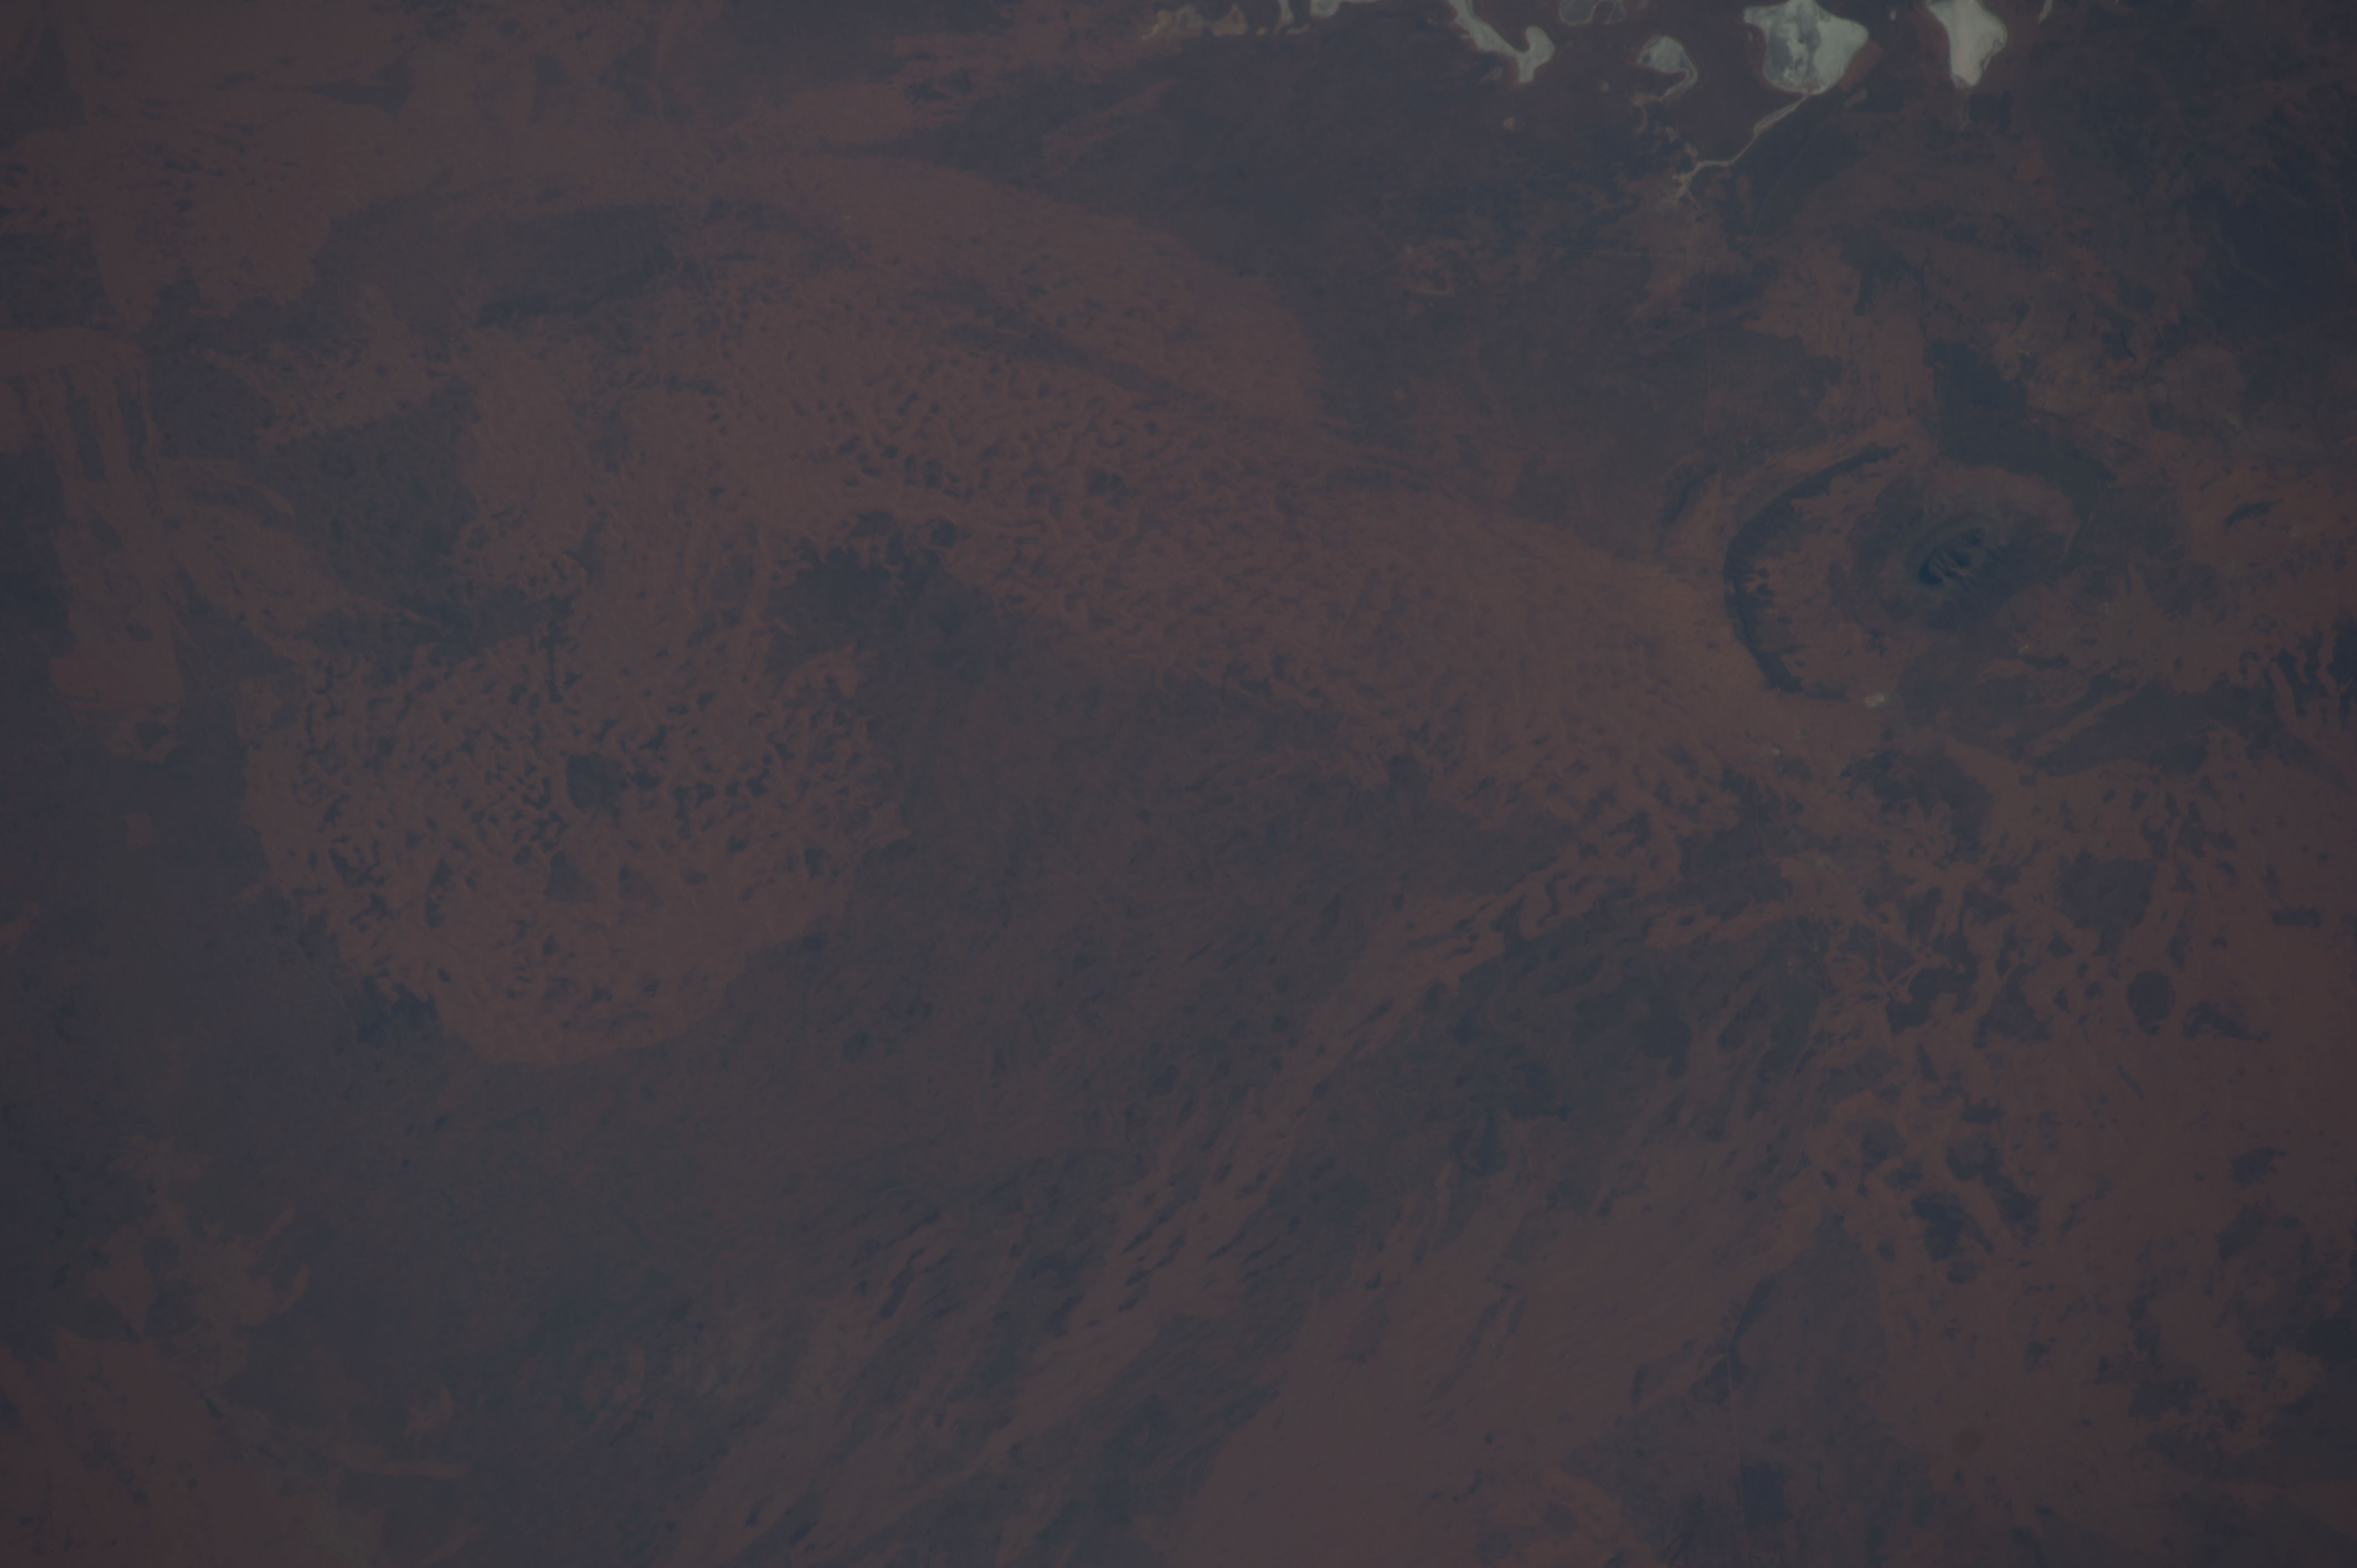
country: AUSTRALIA-NT
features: MT. CONNER
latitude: -25.5
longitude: 131.6
